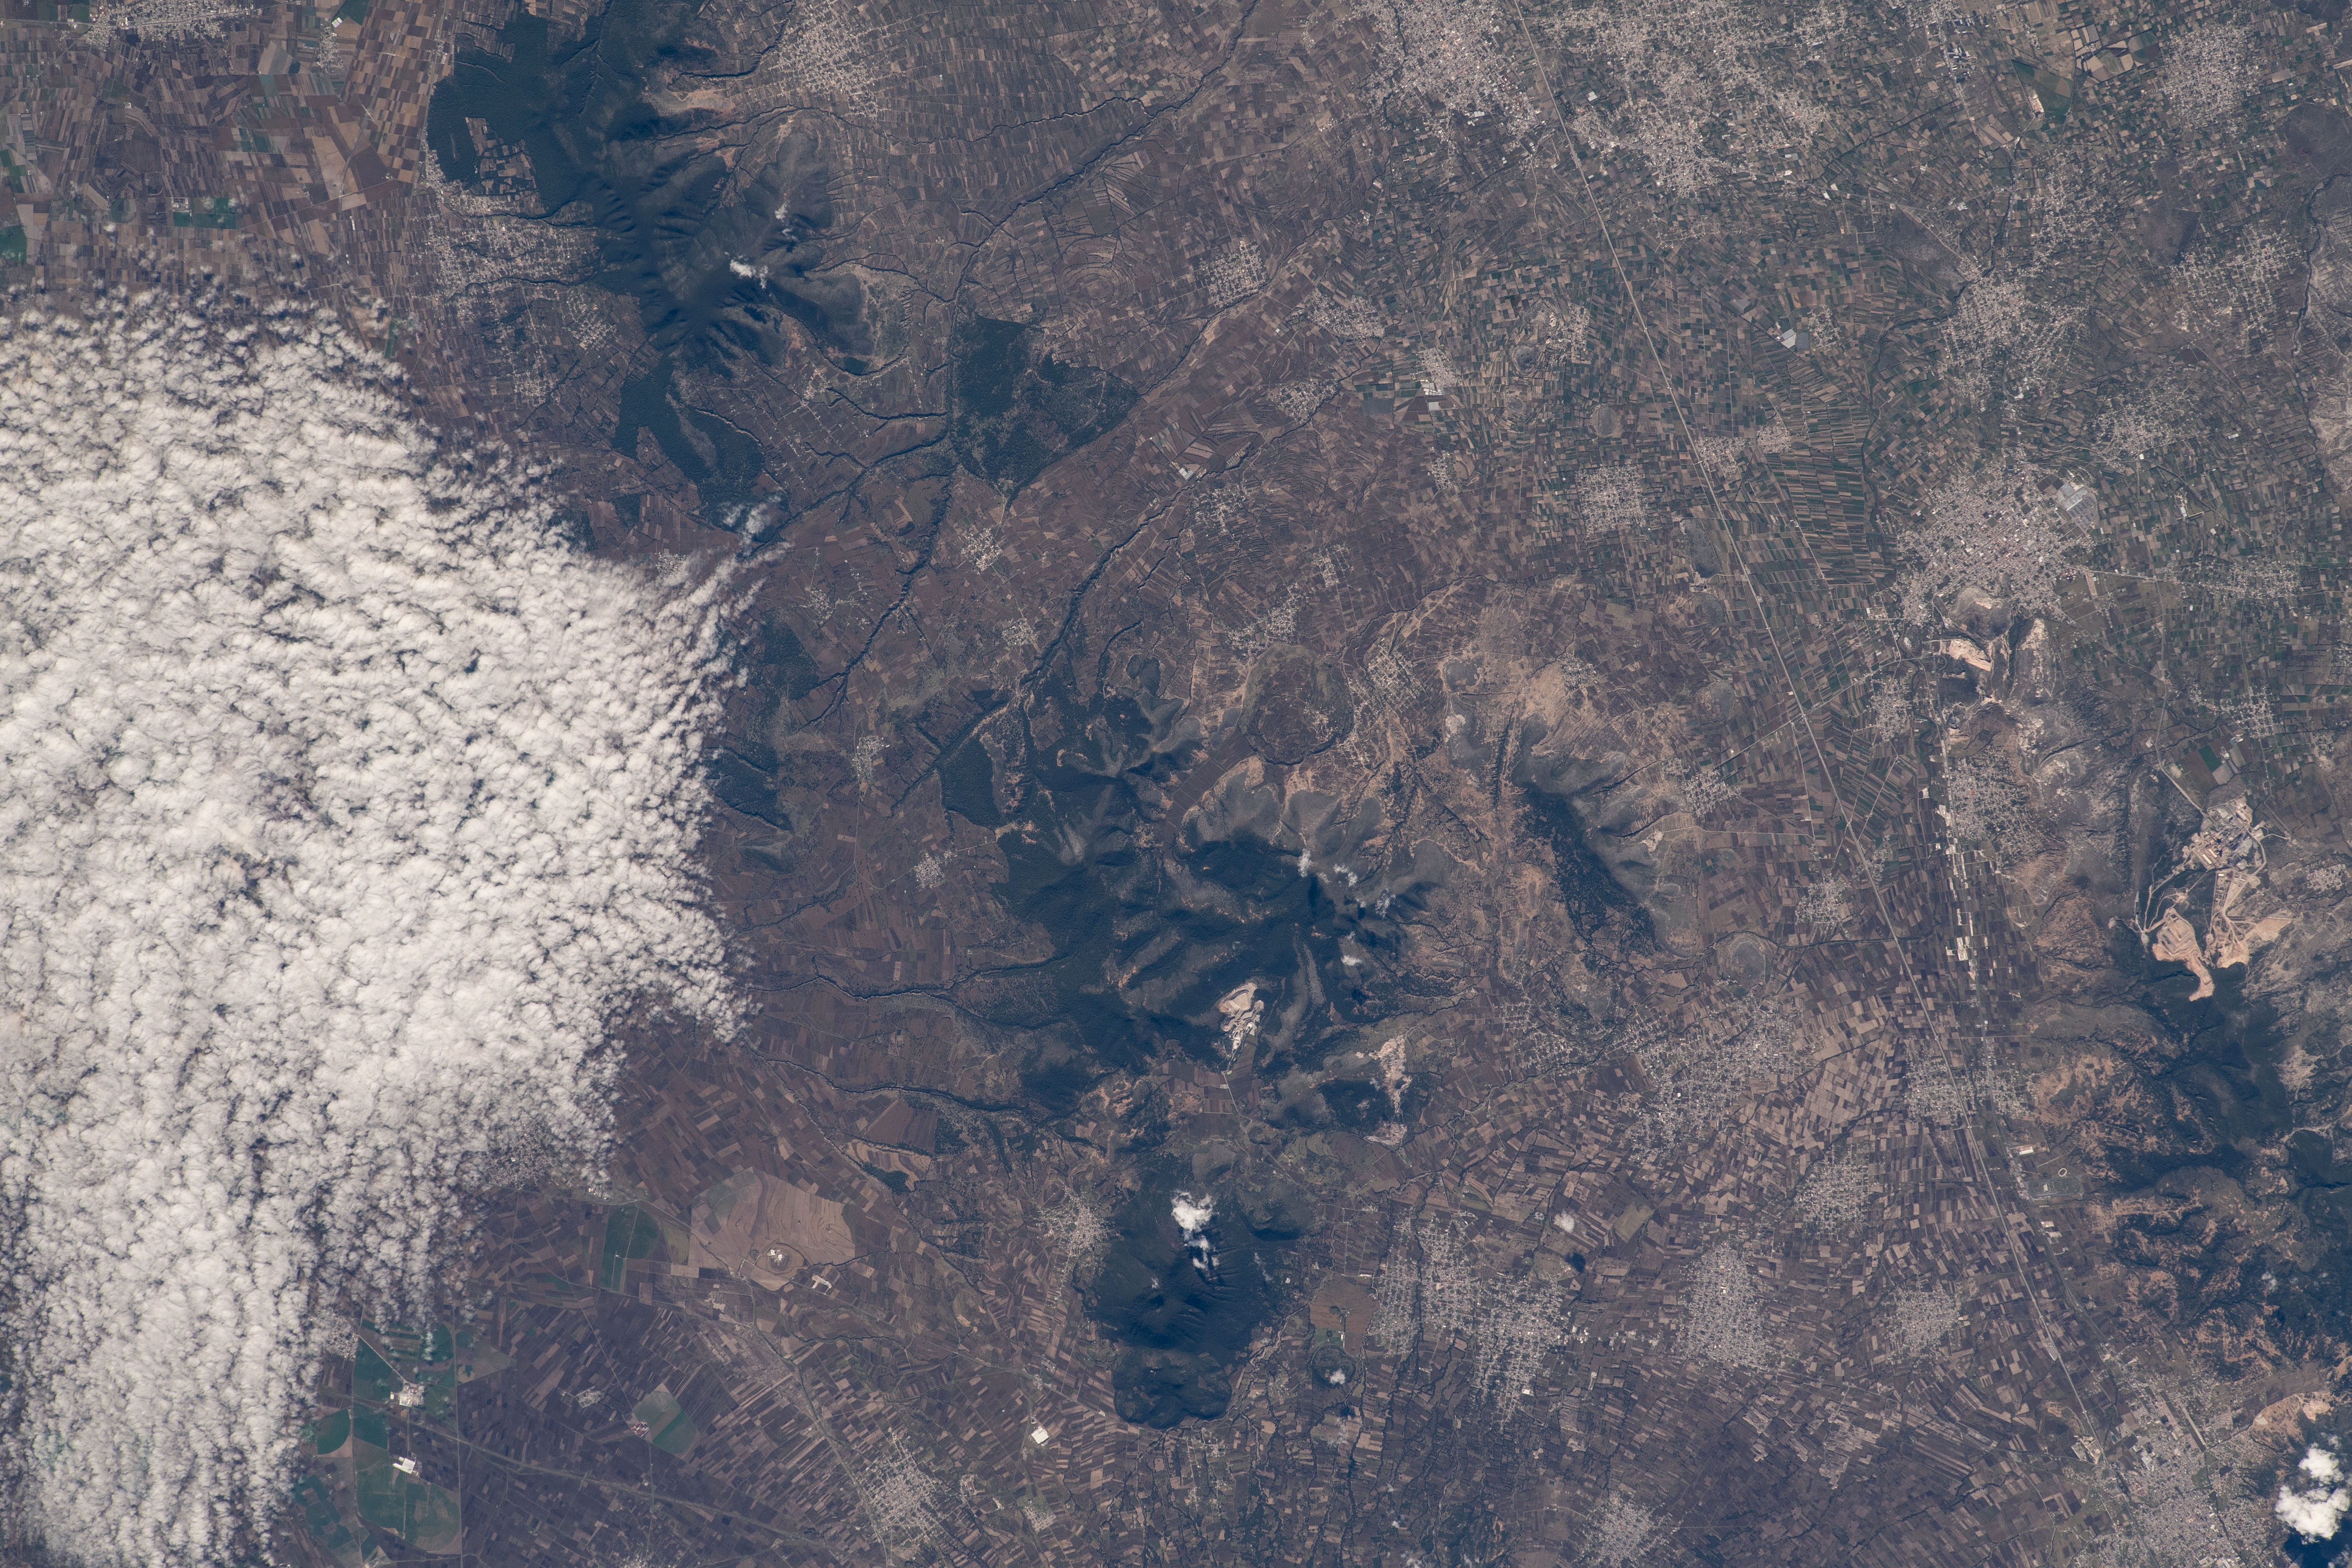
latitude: 19.1
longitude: -97.8
